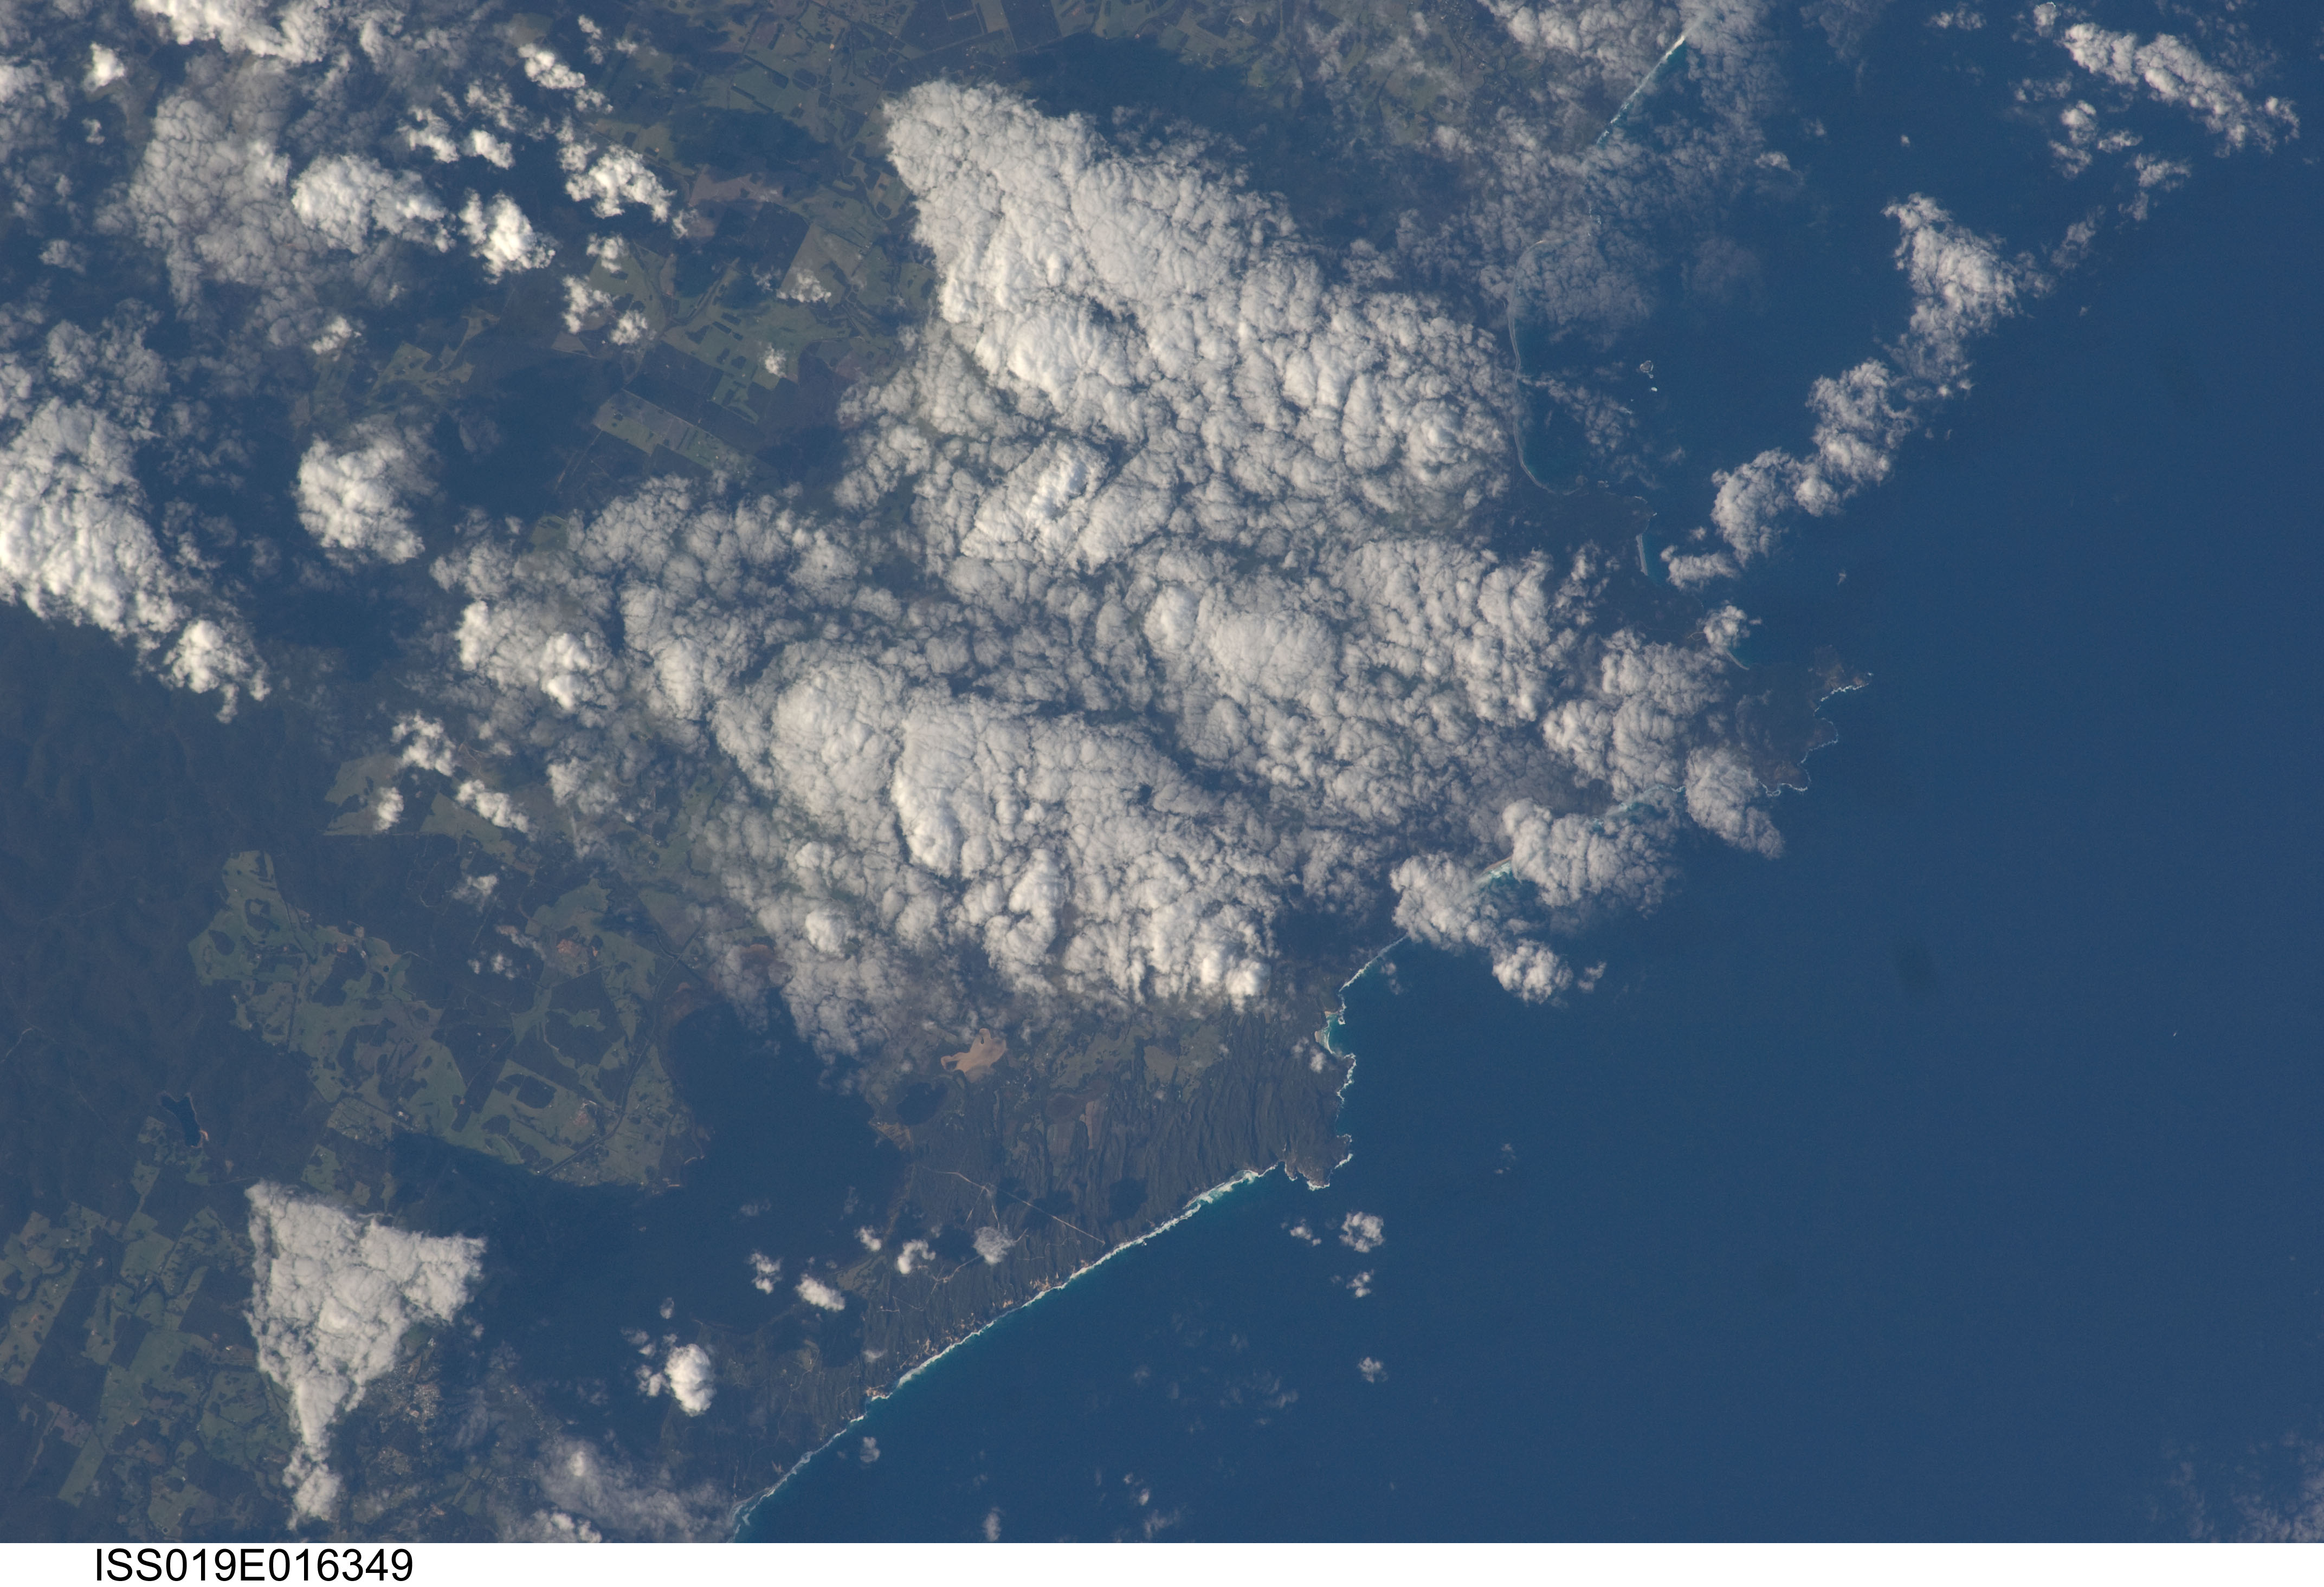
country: AUSTRALIA-WA
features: KNAPP HEAD, TORBAY HEAD
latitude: -35.0
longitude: 117.6
